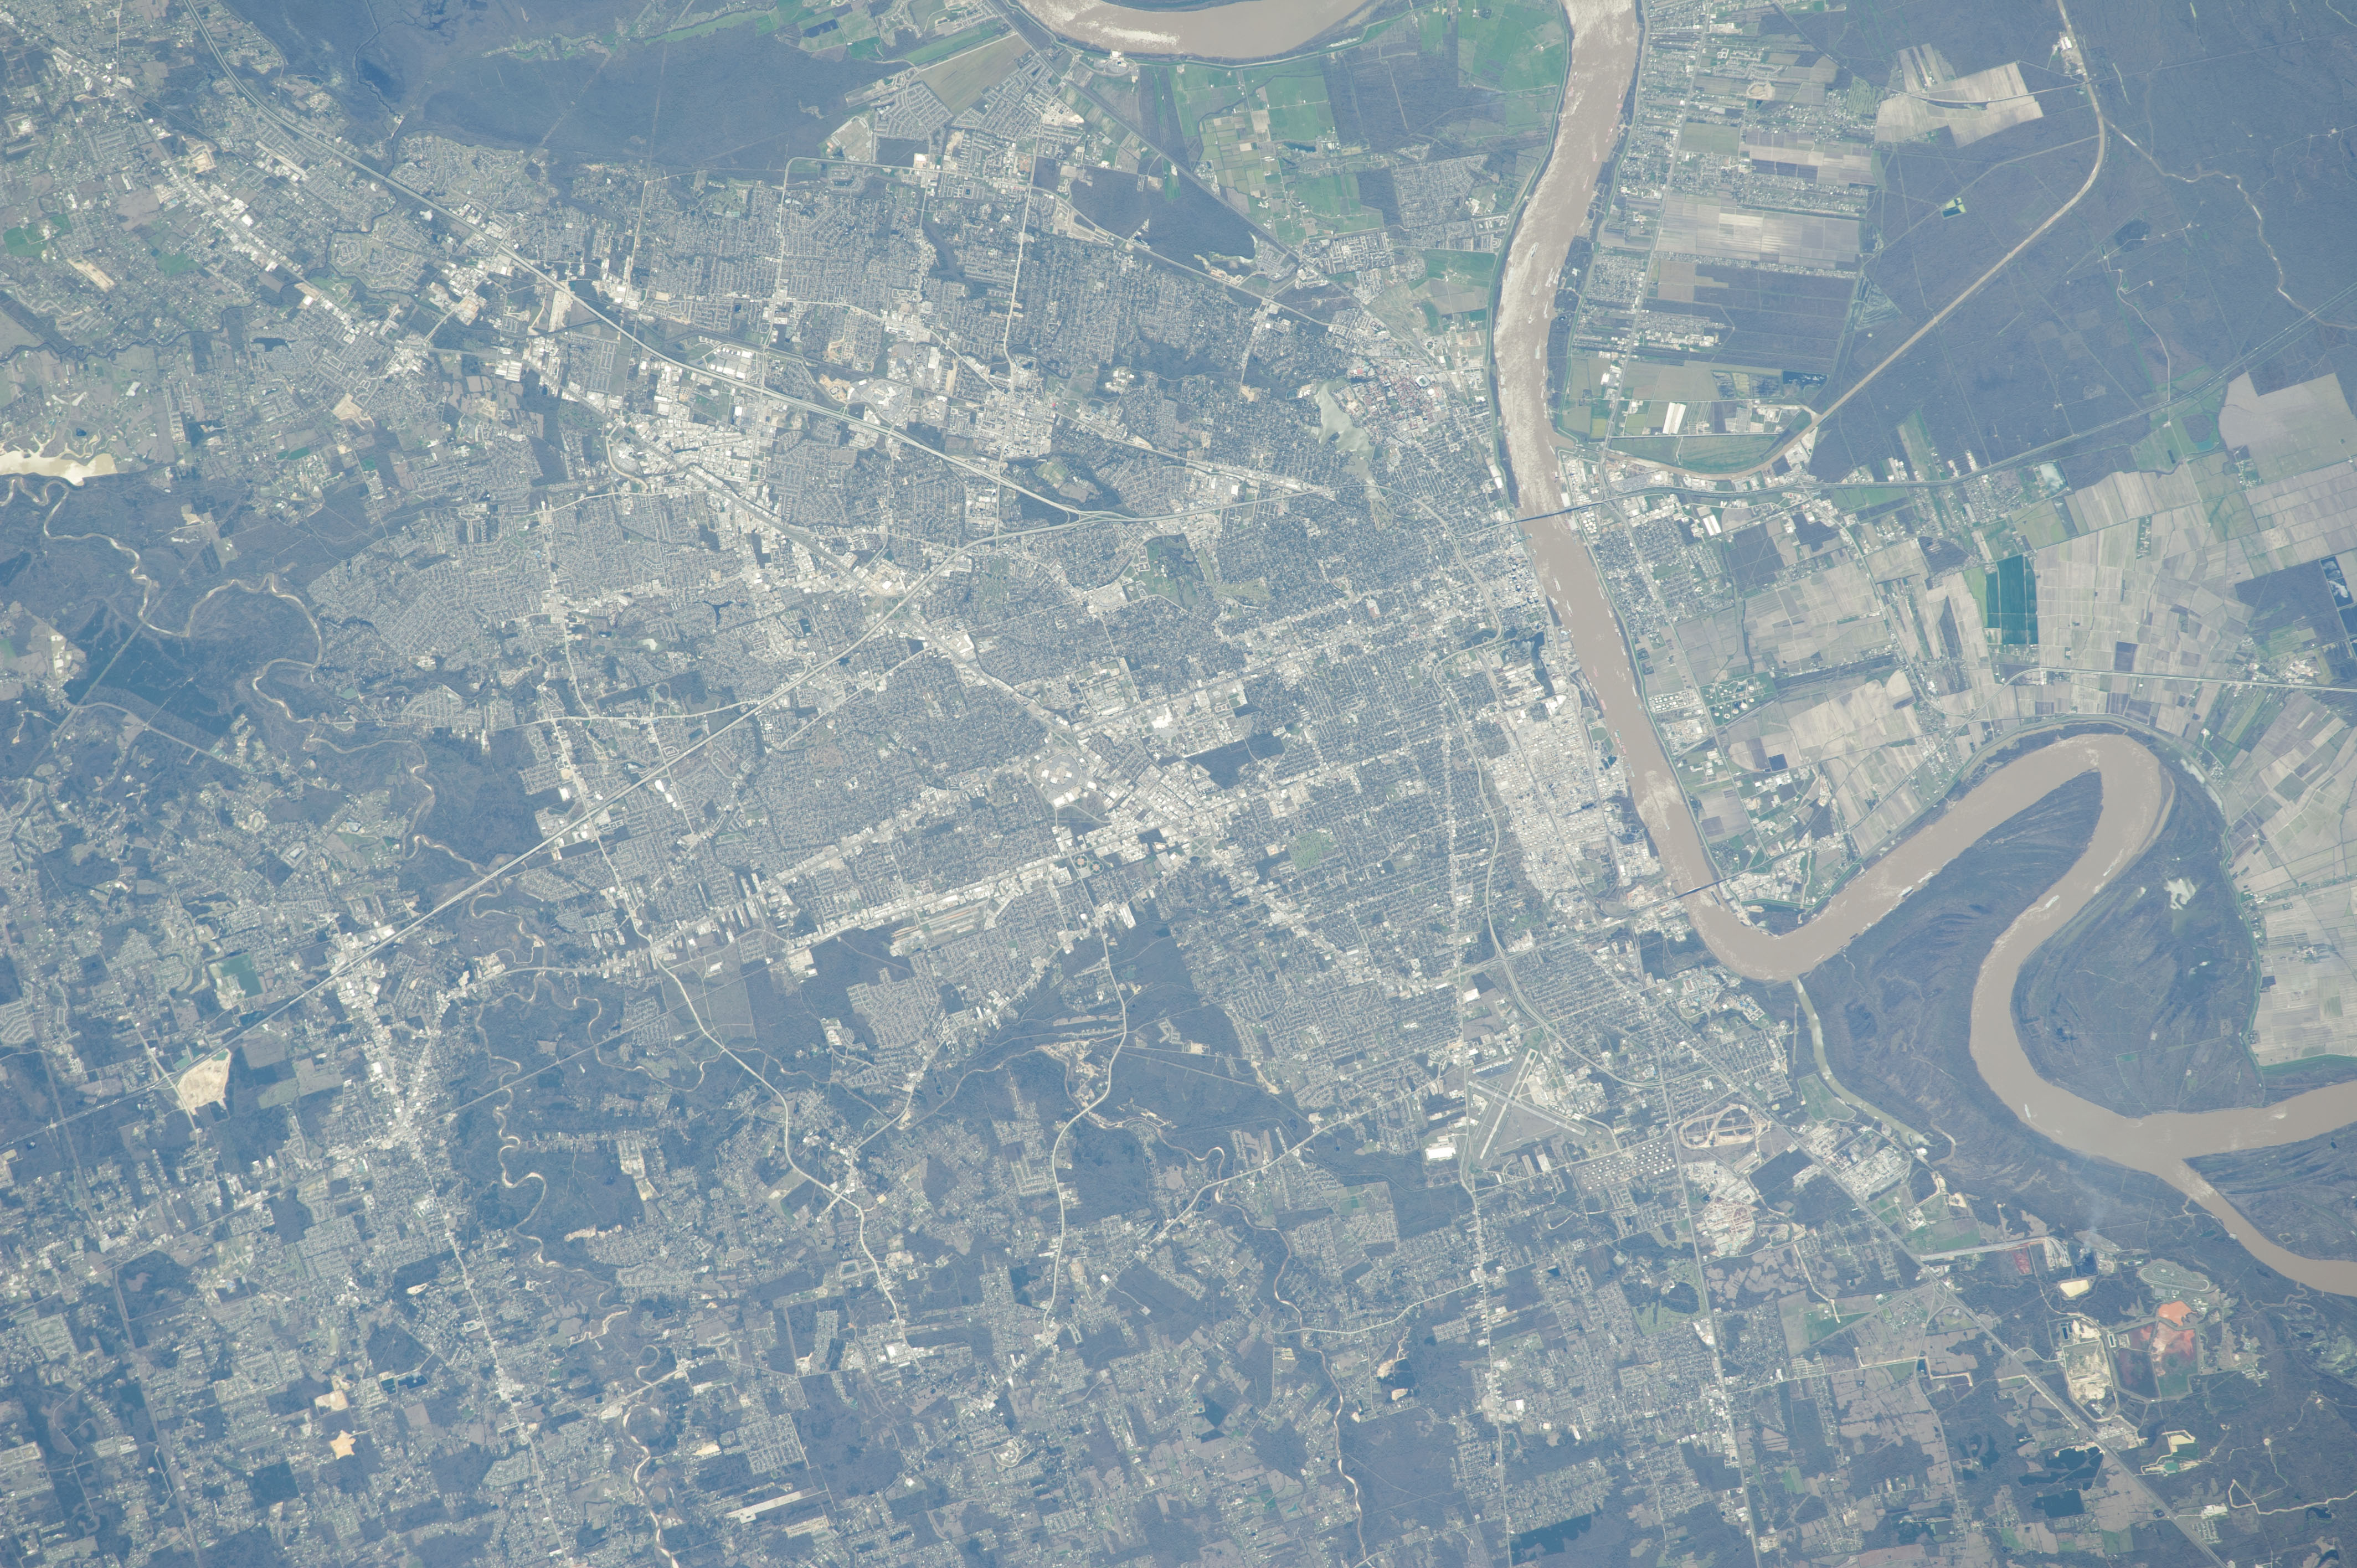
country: USA-LOUISIANA
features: MISSISSIPPI RIVER, BATON ROUGE, FOREST
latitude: 30.5
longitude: -91.1
